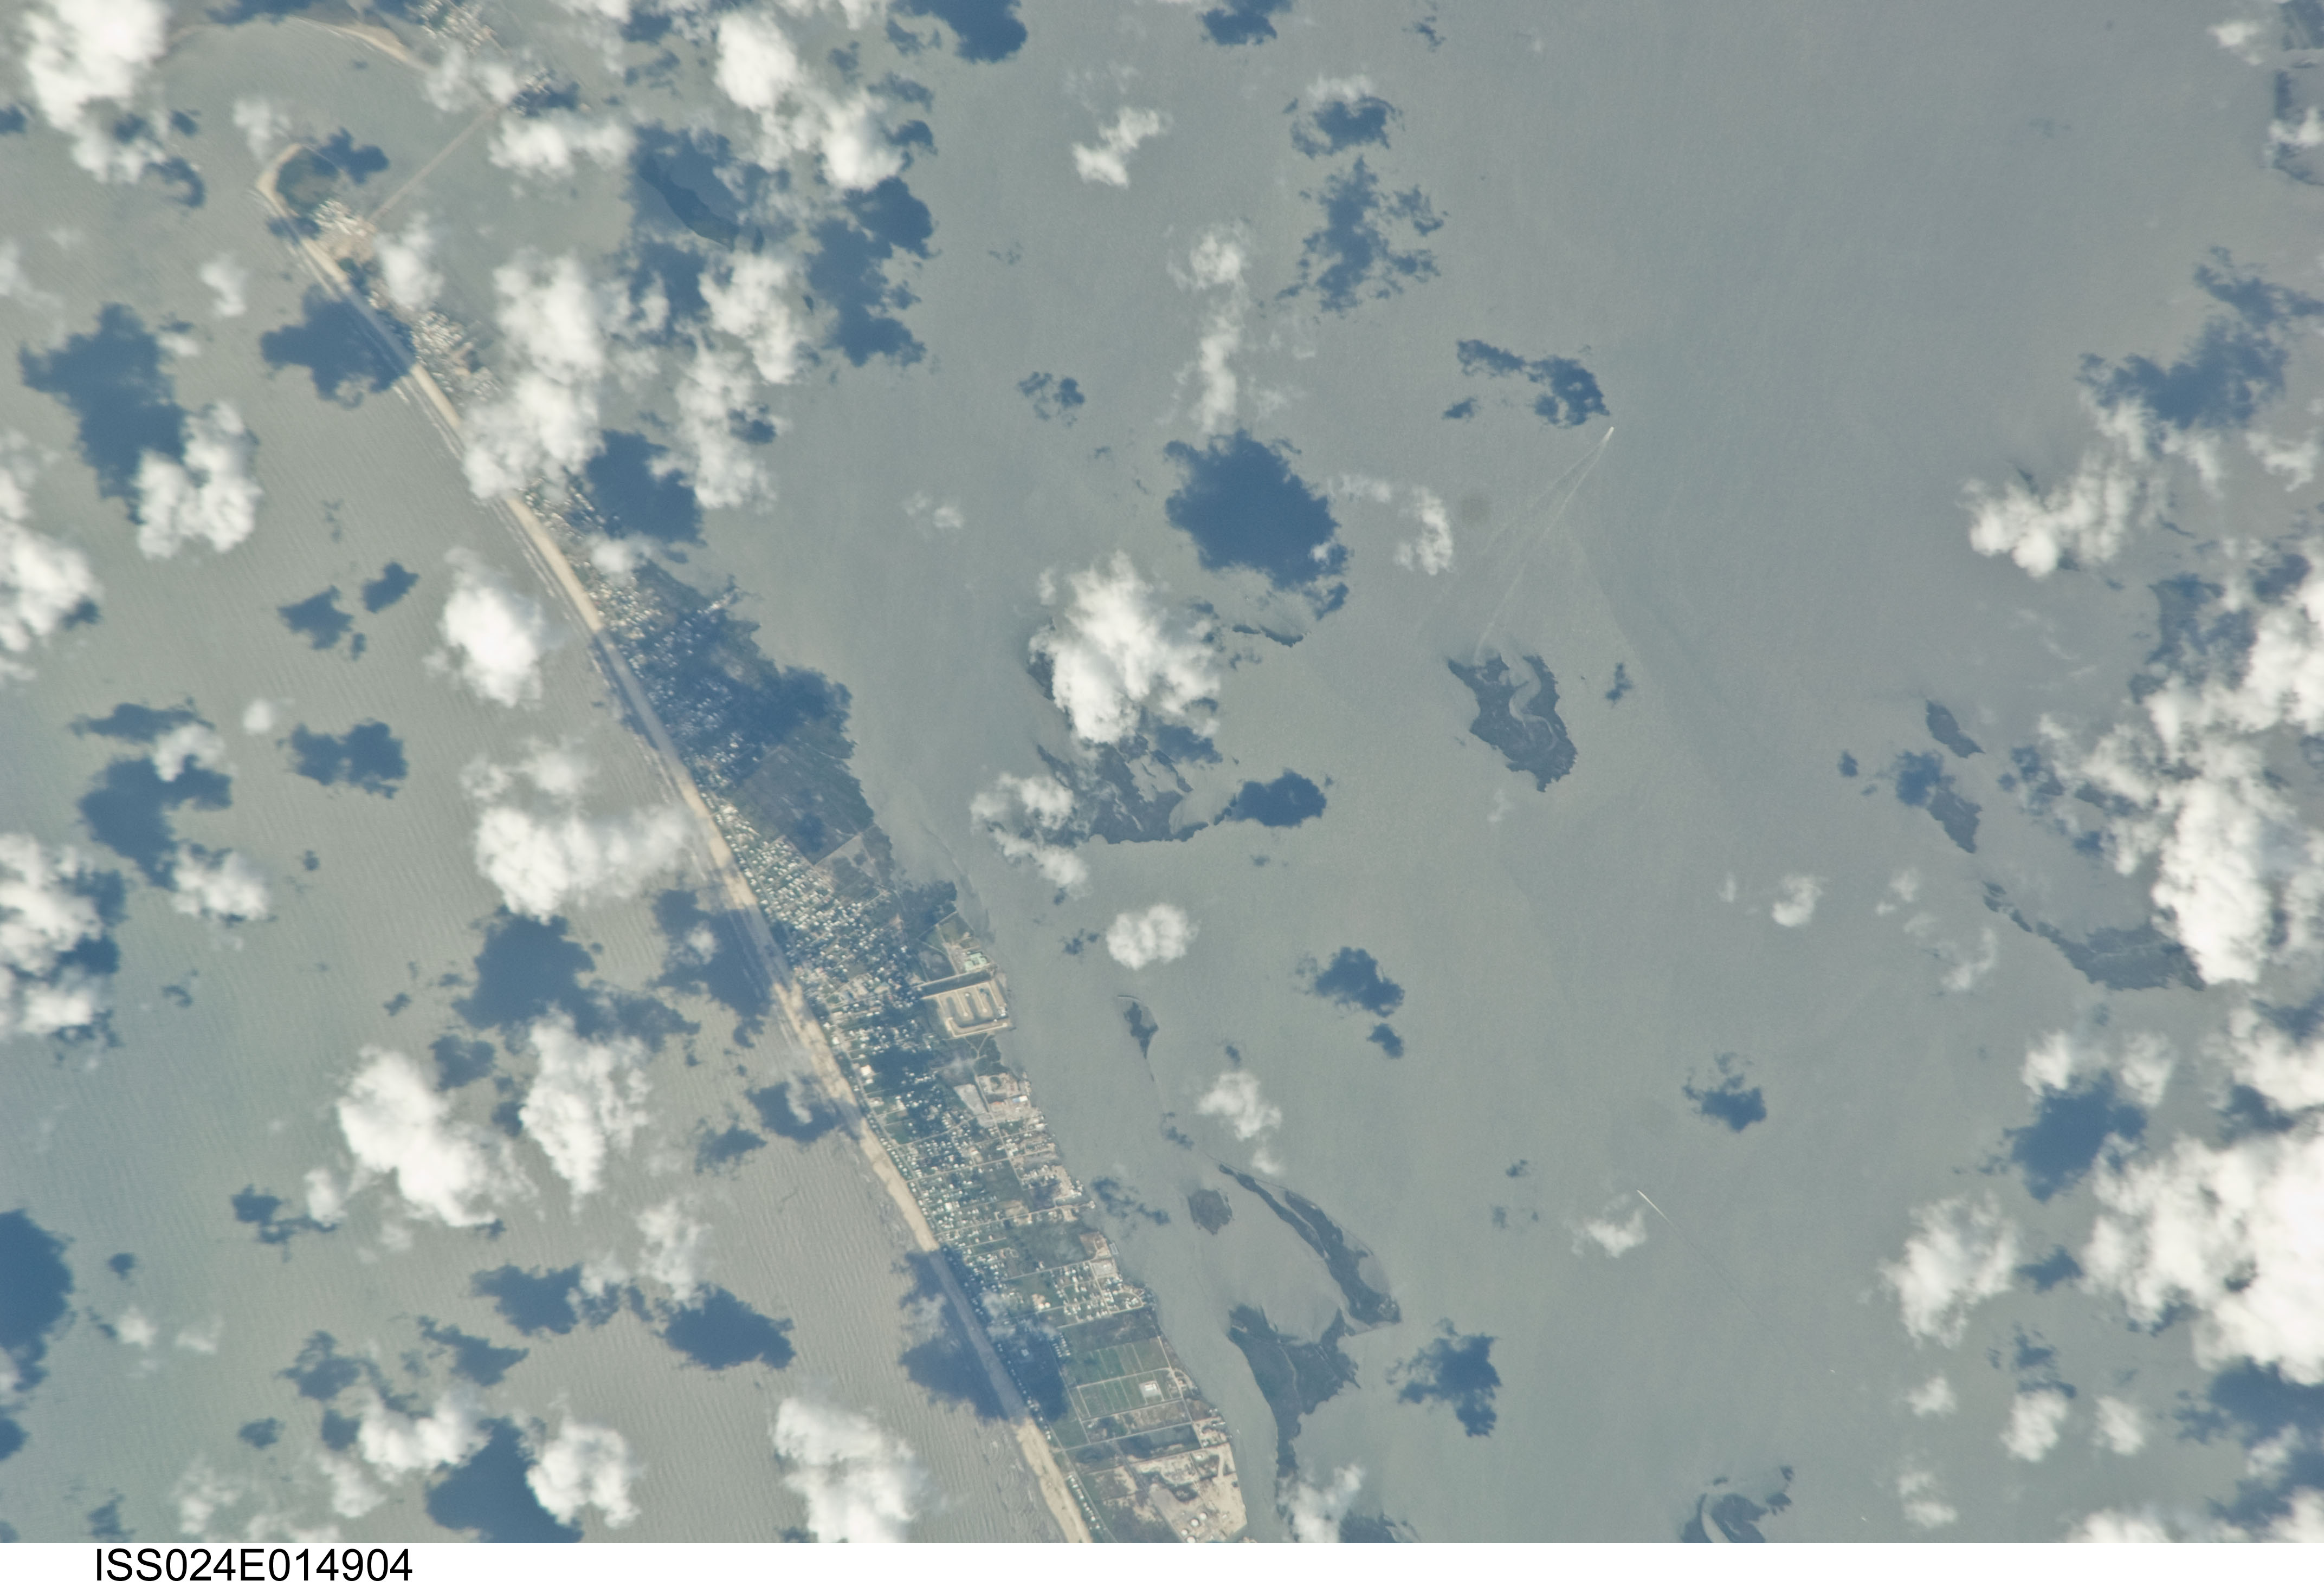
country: USA-LOUISIANA
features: GRAND ISLE, CAMINADA PASS, GULF OF MEXICO, WAVE, BEACH, ISLETS, BAYS
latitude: 29.2
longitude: -90.0
